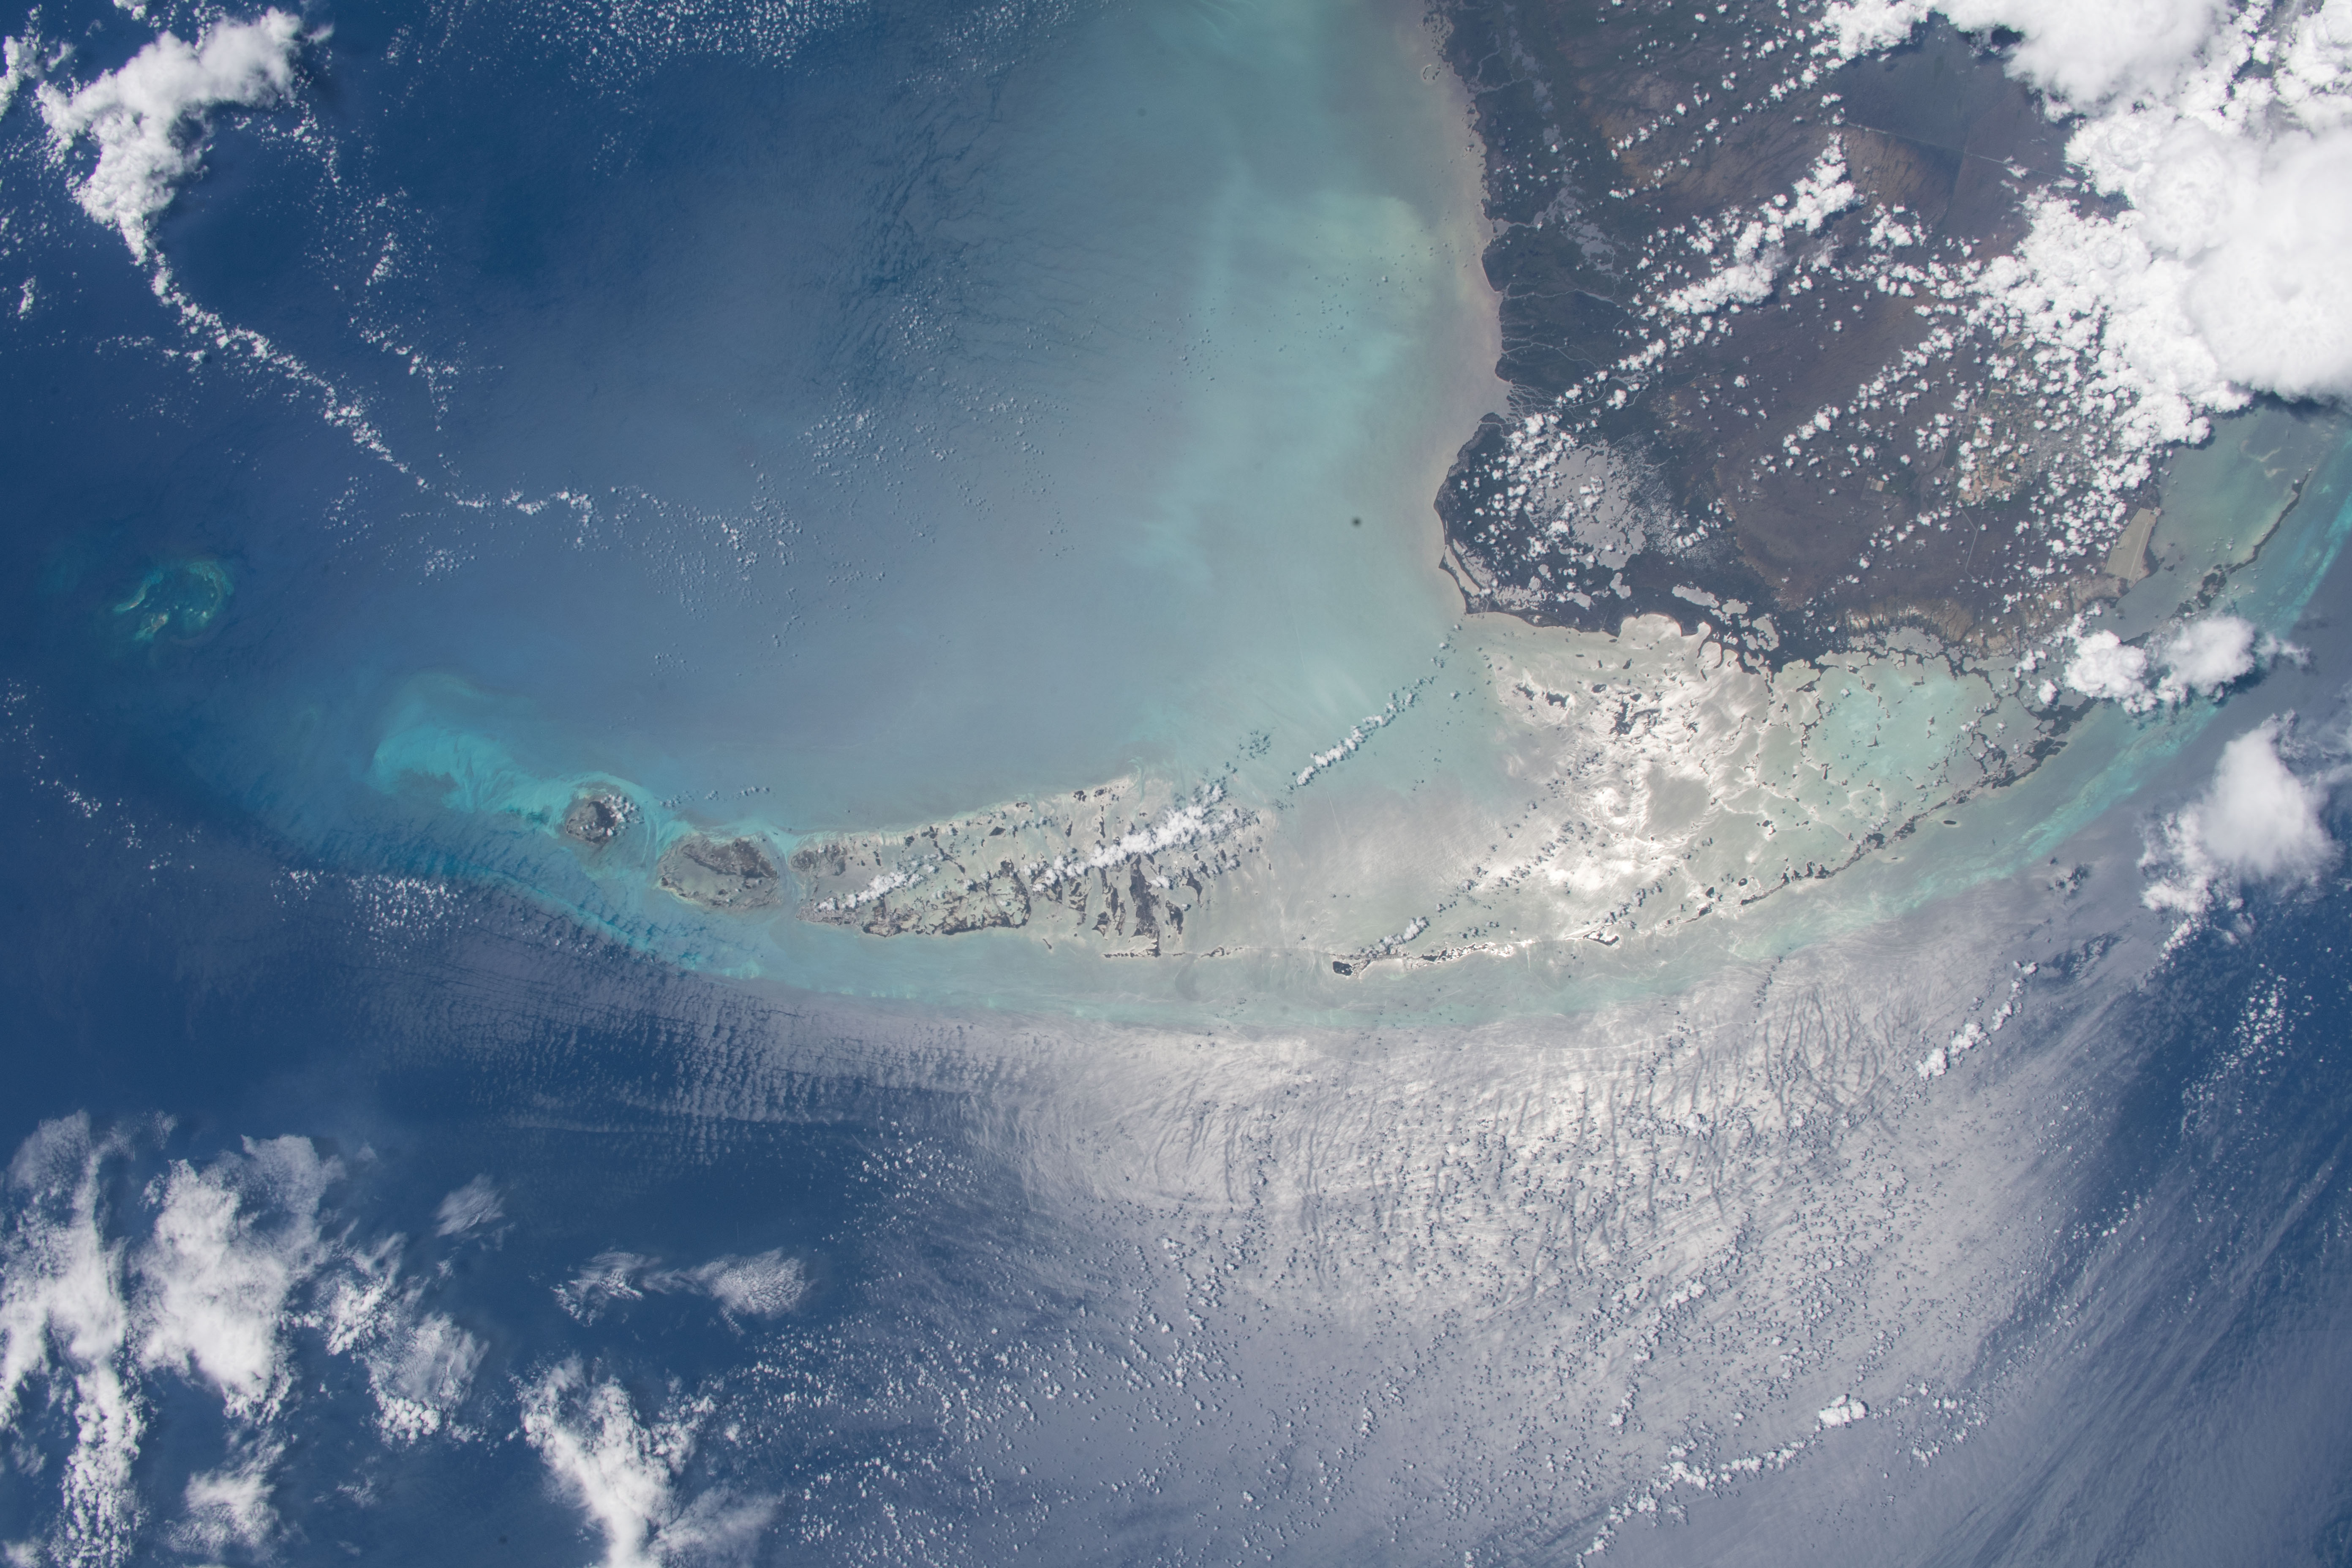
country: USA-FLORIDA
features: FLORIDA KEYS, FLORIDA
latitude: 25.0
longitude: -81.0
